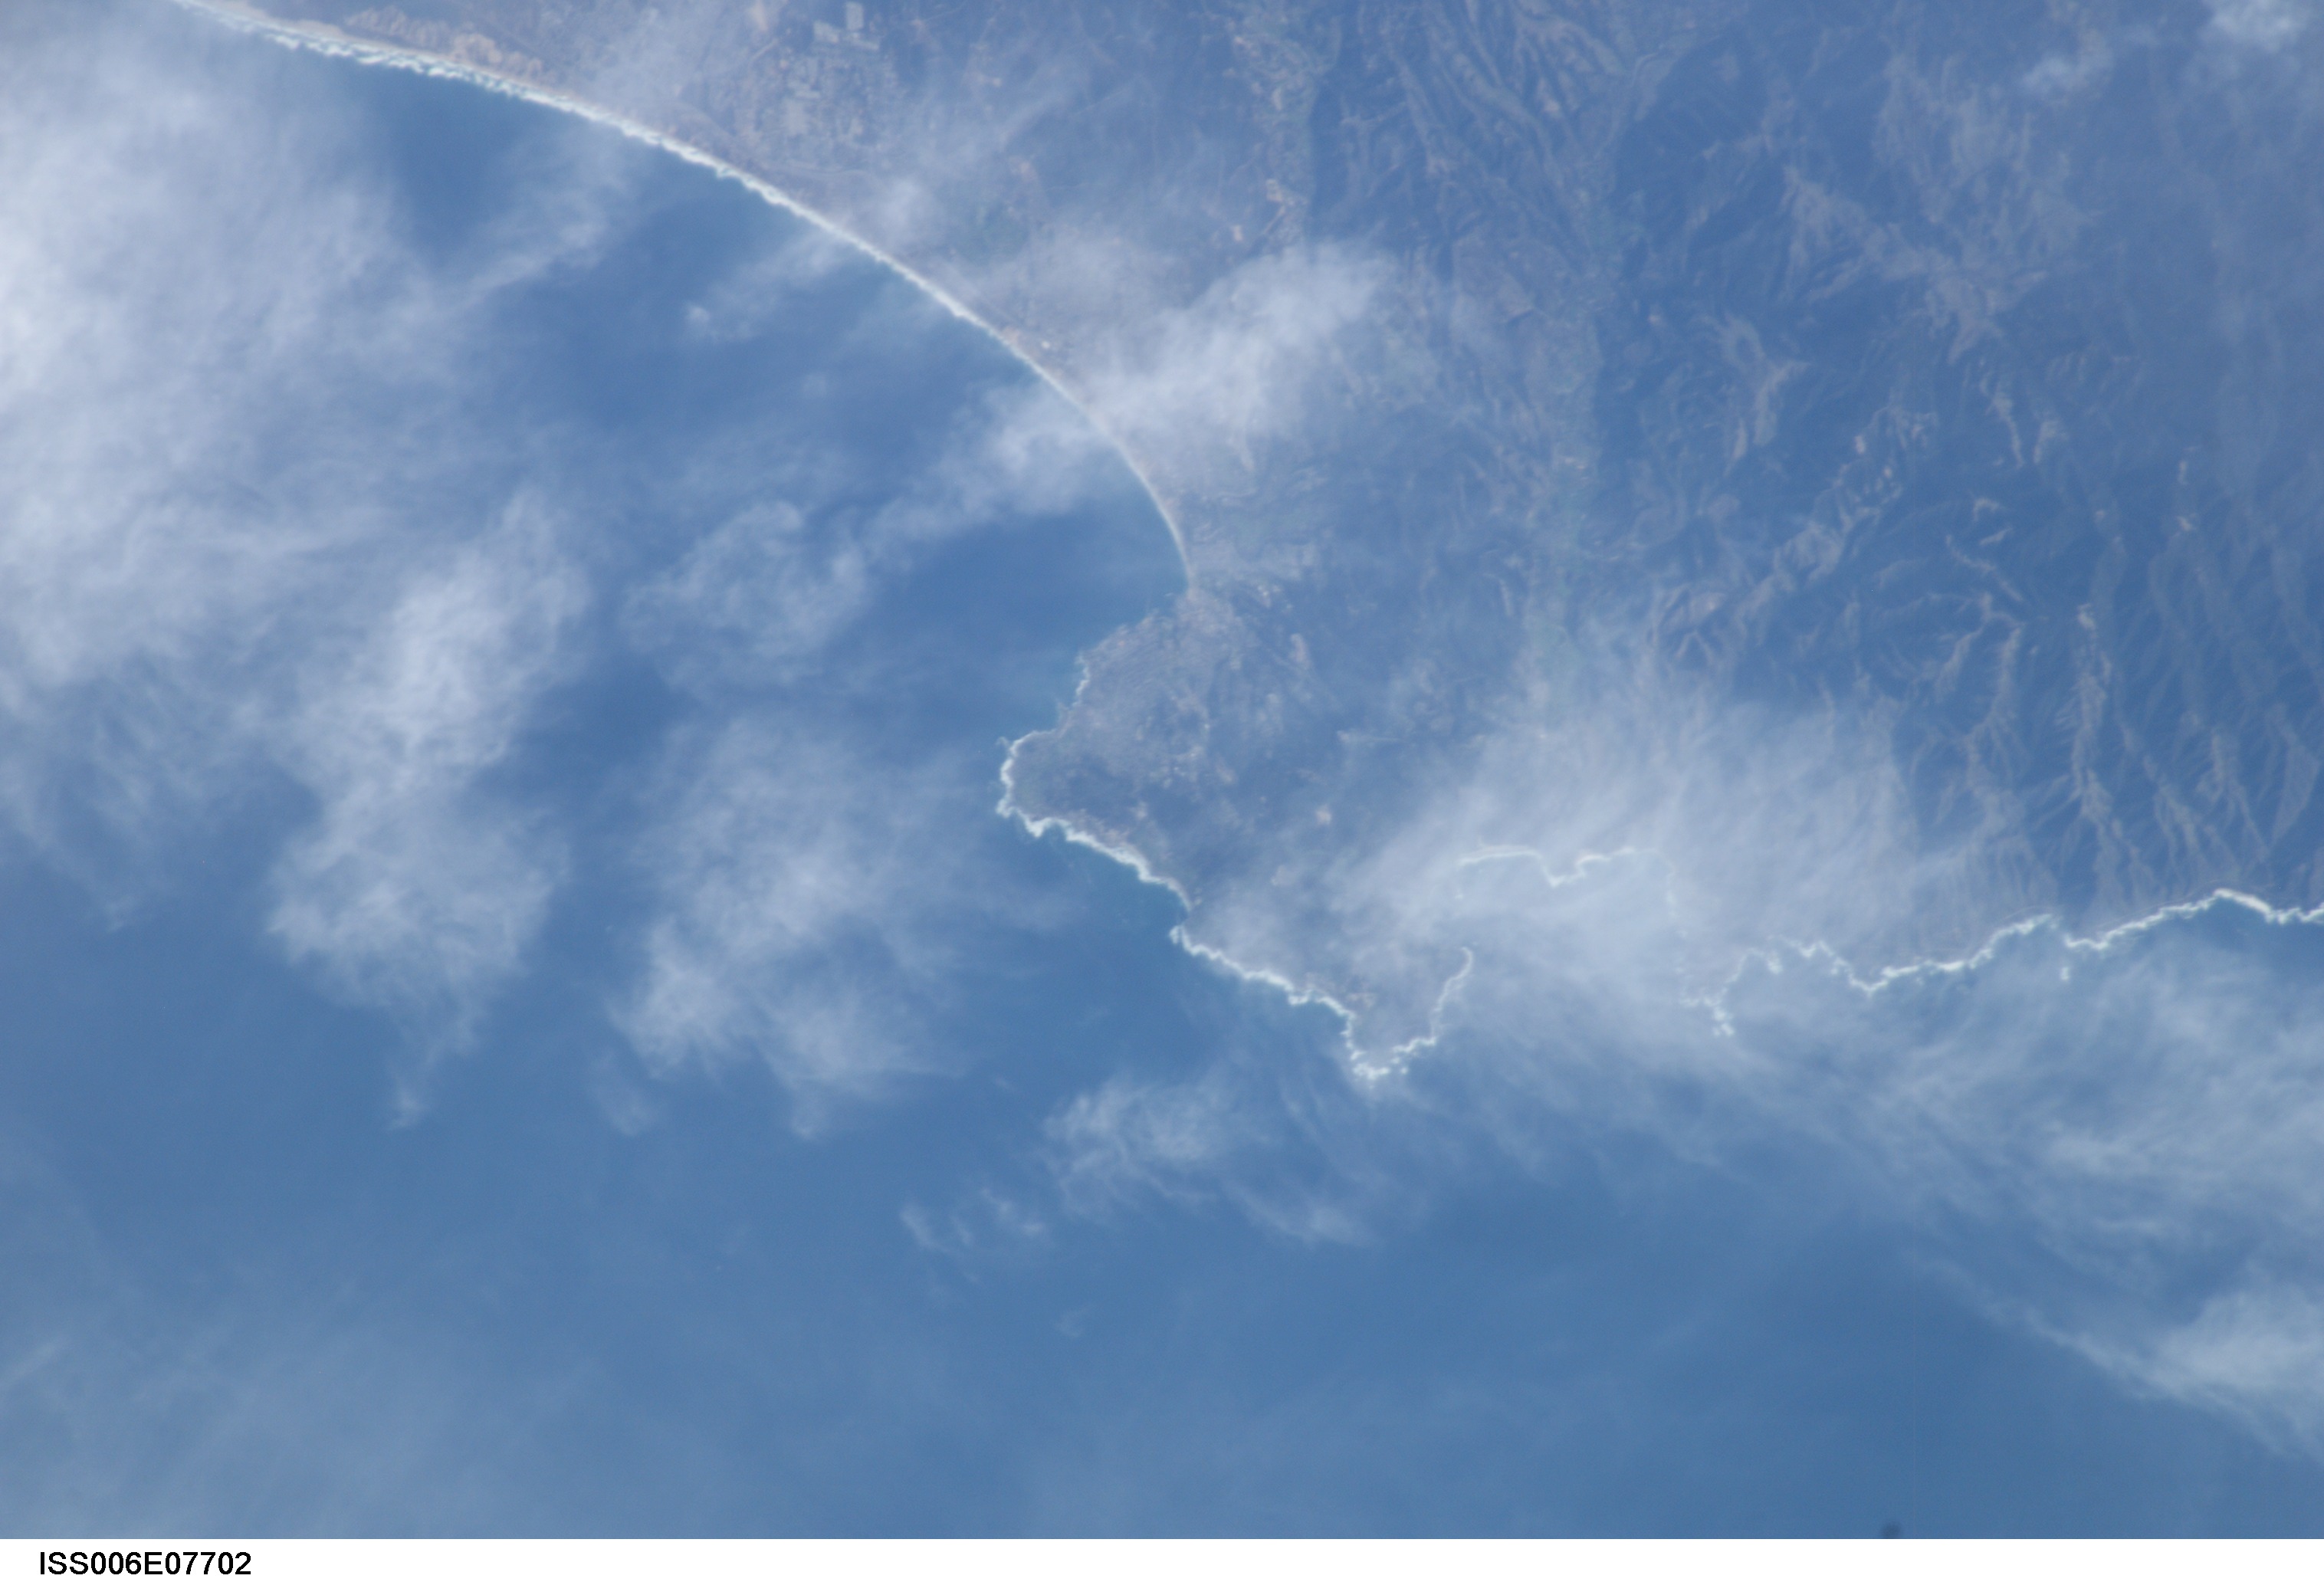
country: USA-CALIFORNIA
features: MONTEREY BAY, MONTEREY, CLOUDS
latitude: 37.0
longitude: -122.0
